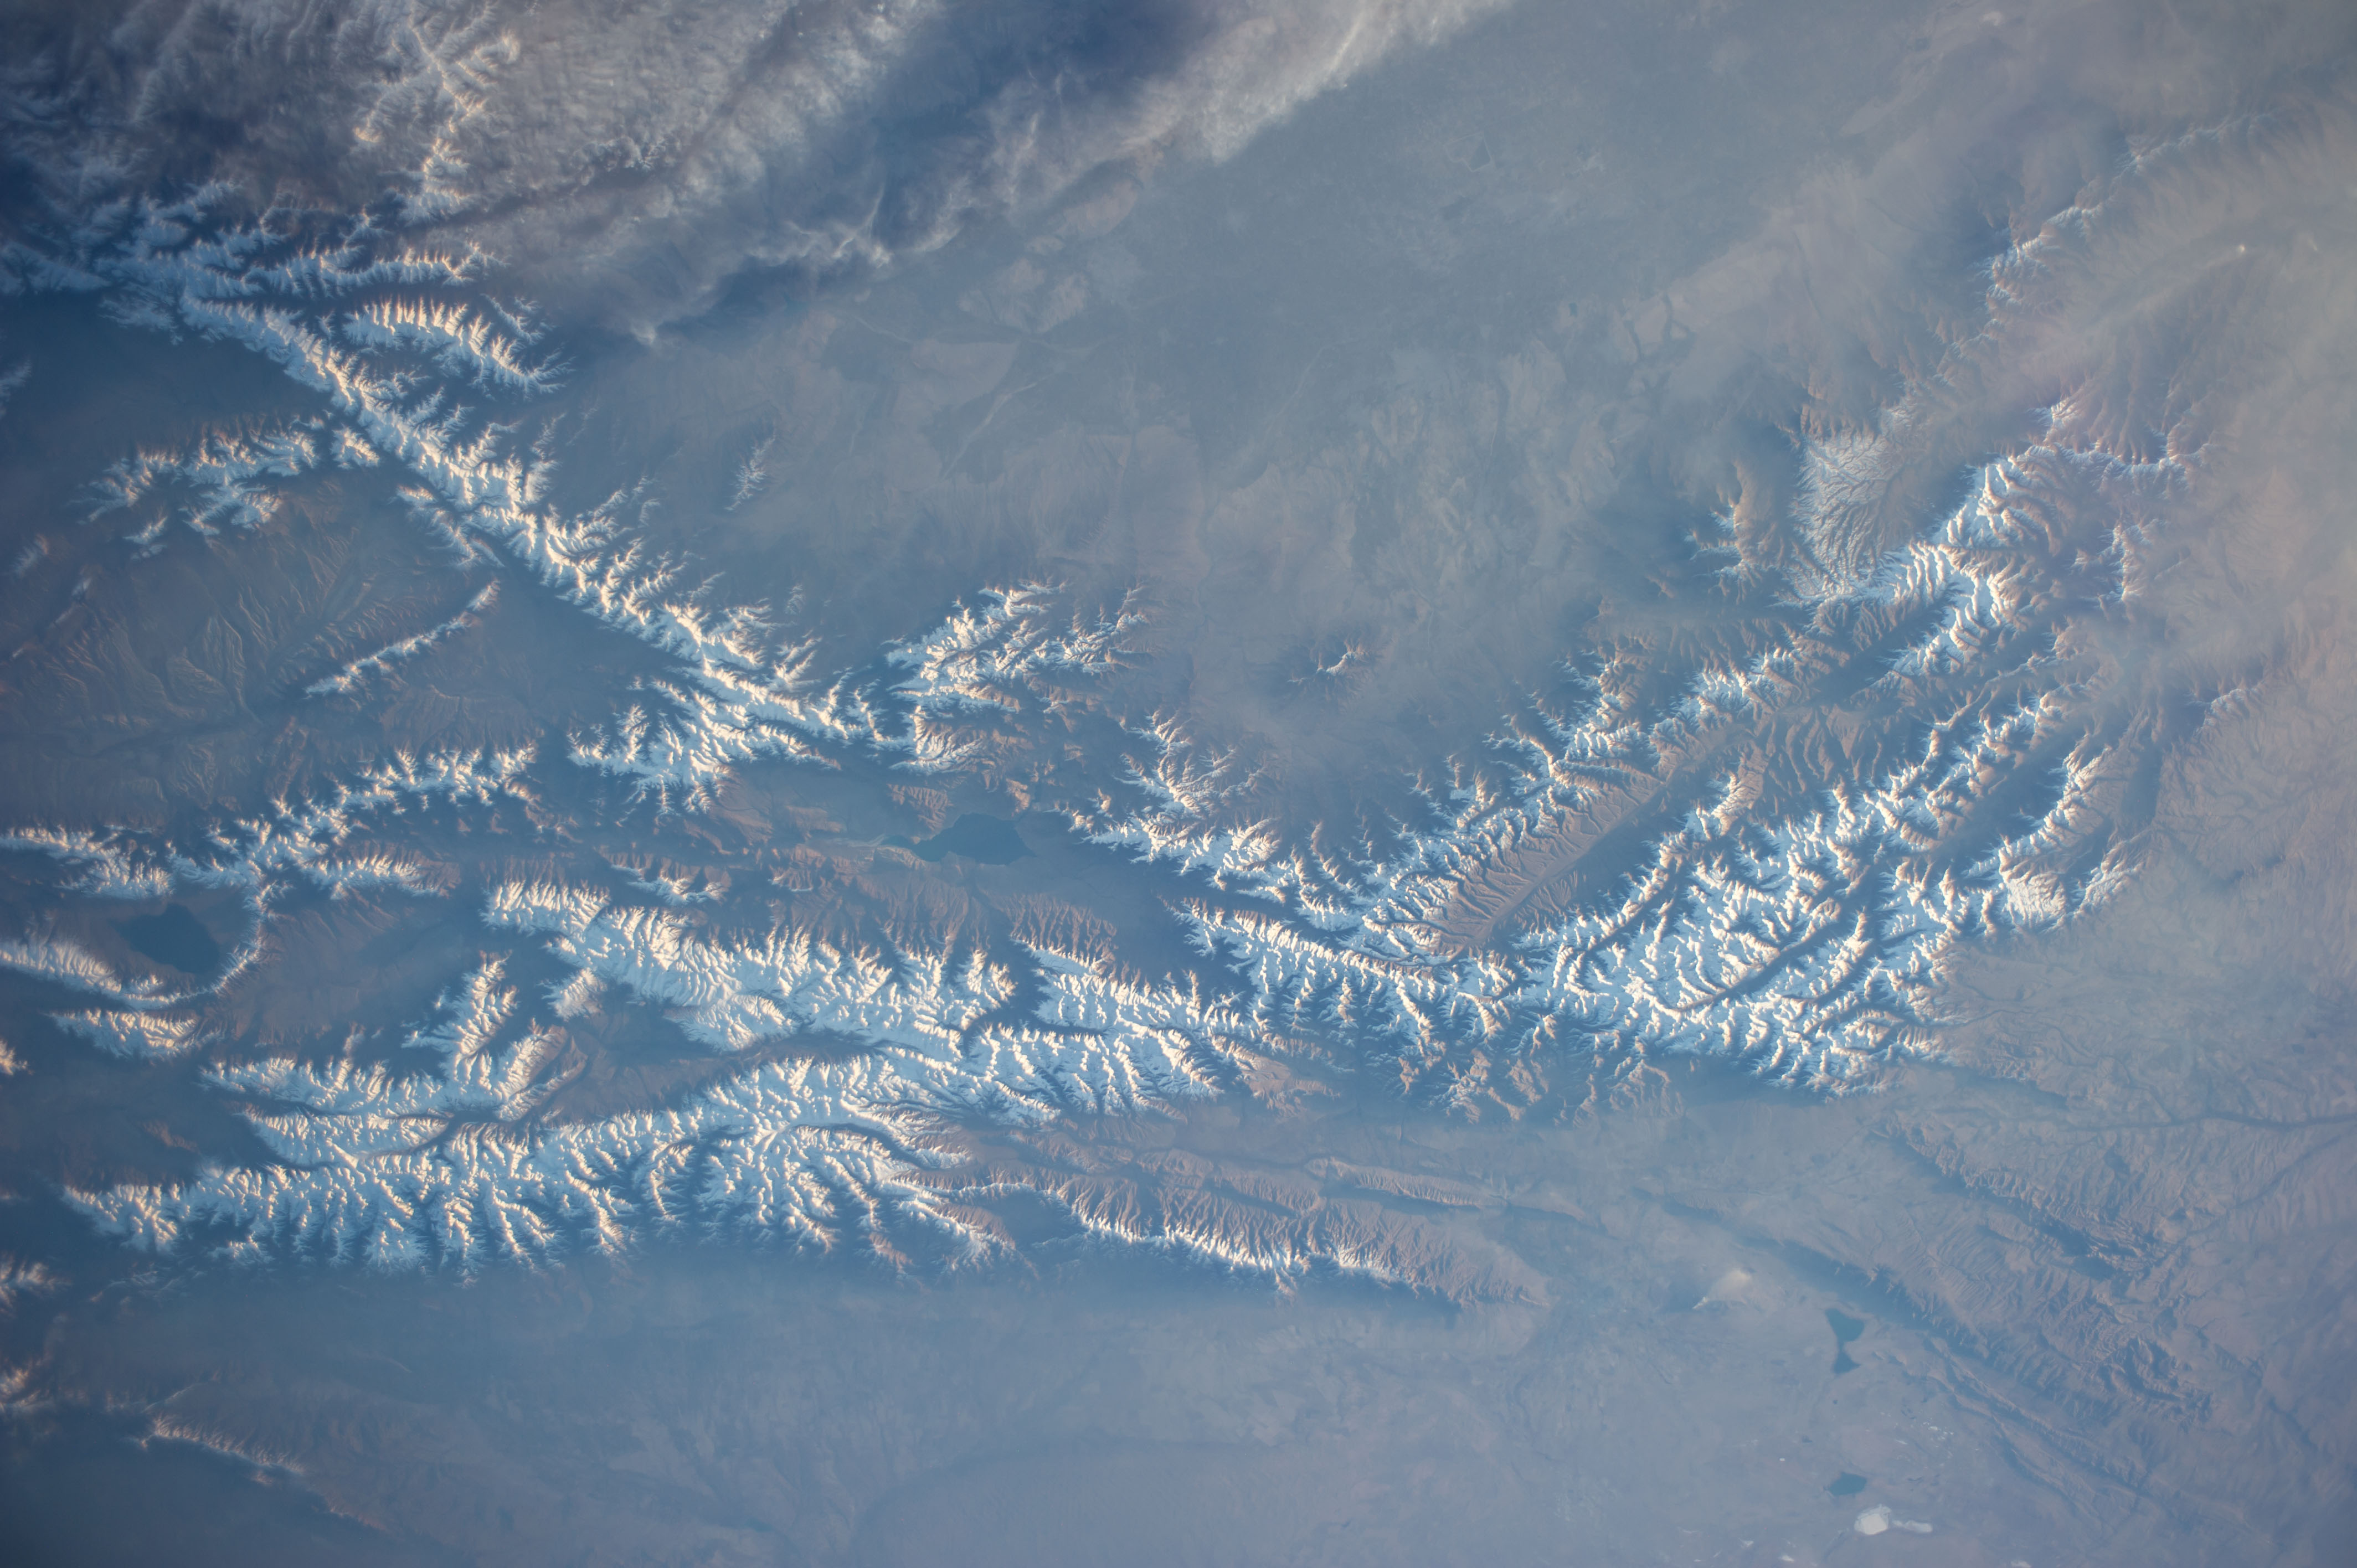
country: KYRGYZSTAN
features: TIAN SHAN MTS., TOKTOGUL RES., KARATAU MTS., TALAS R.
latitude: 41.5
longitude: 72.5
